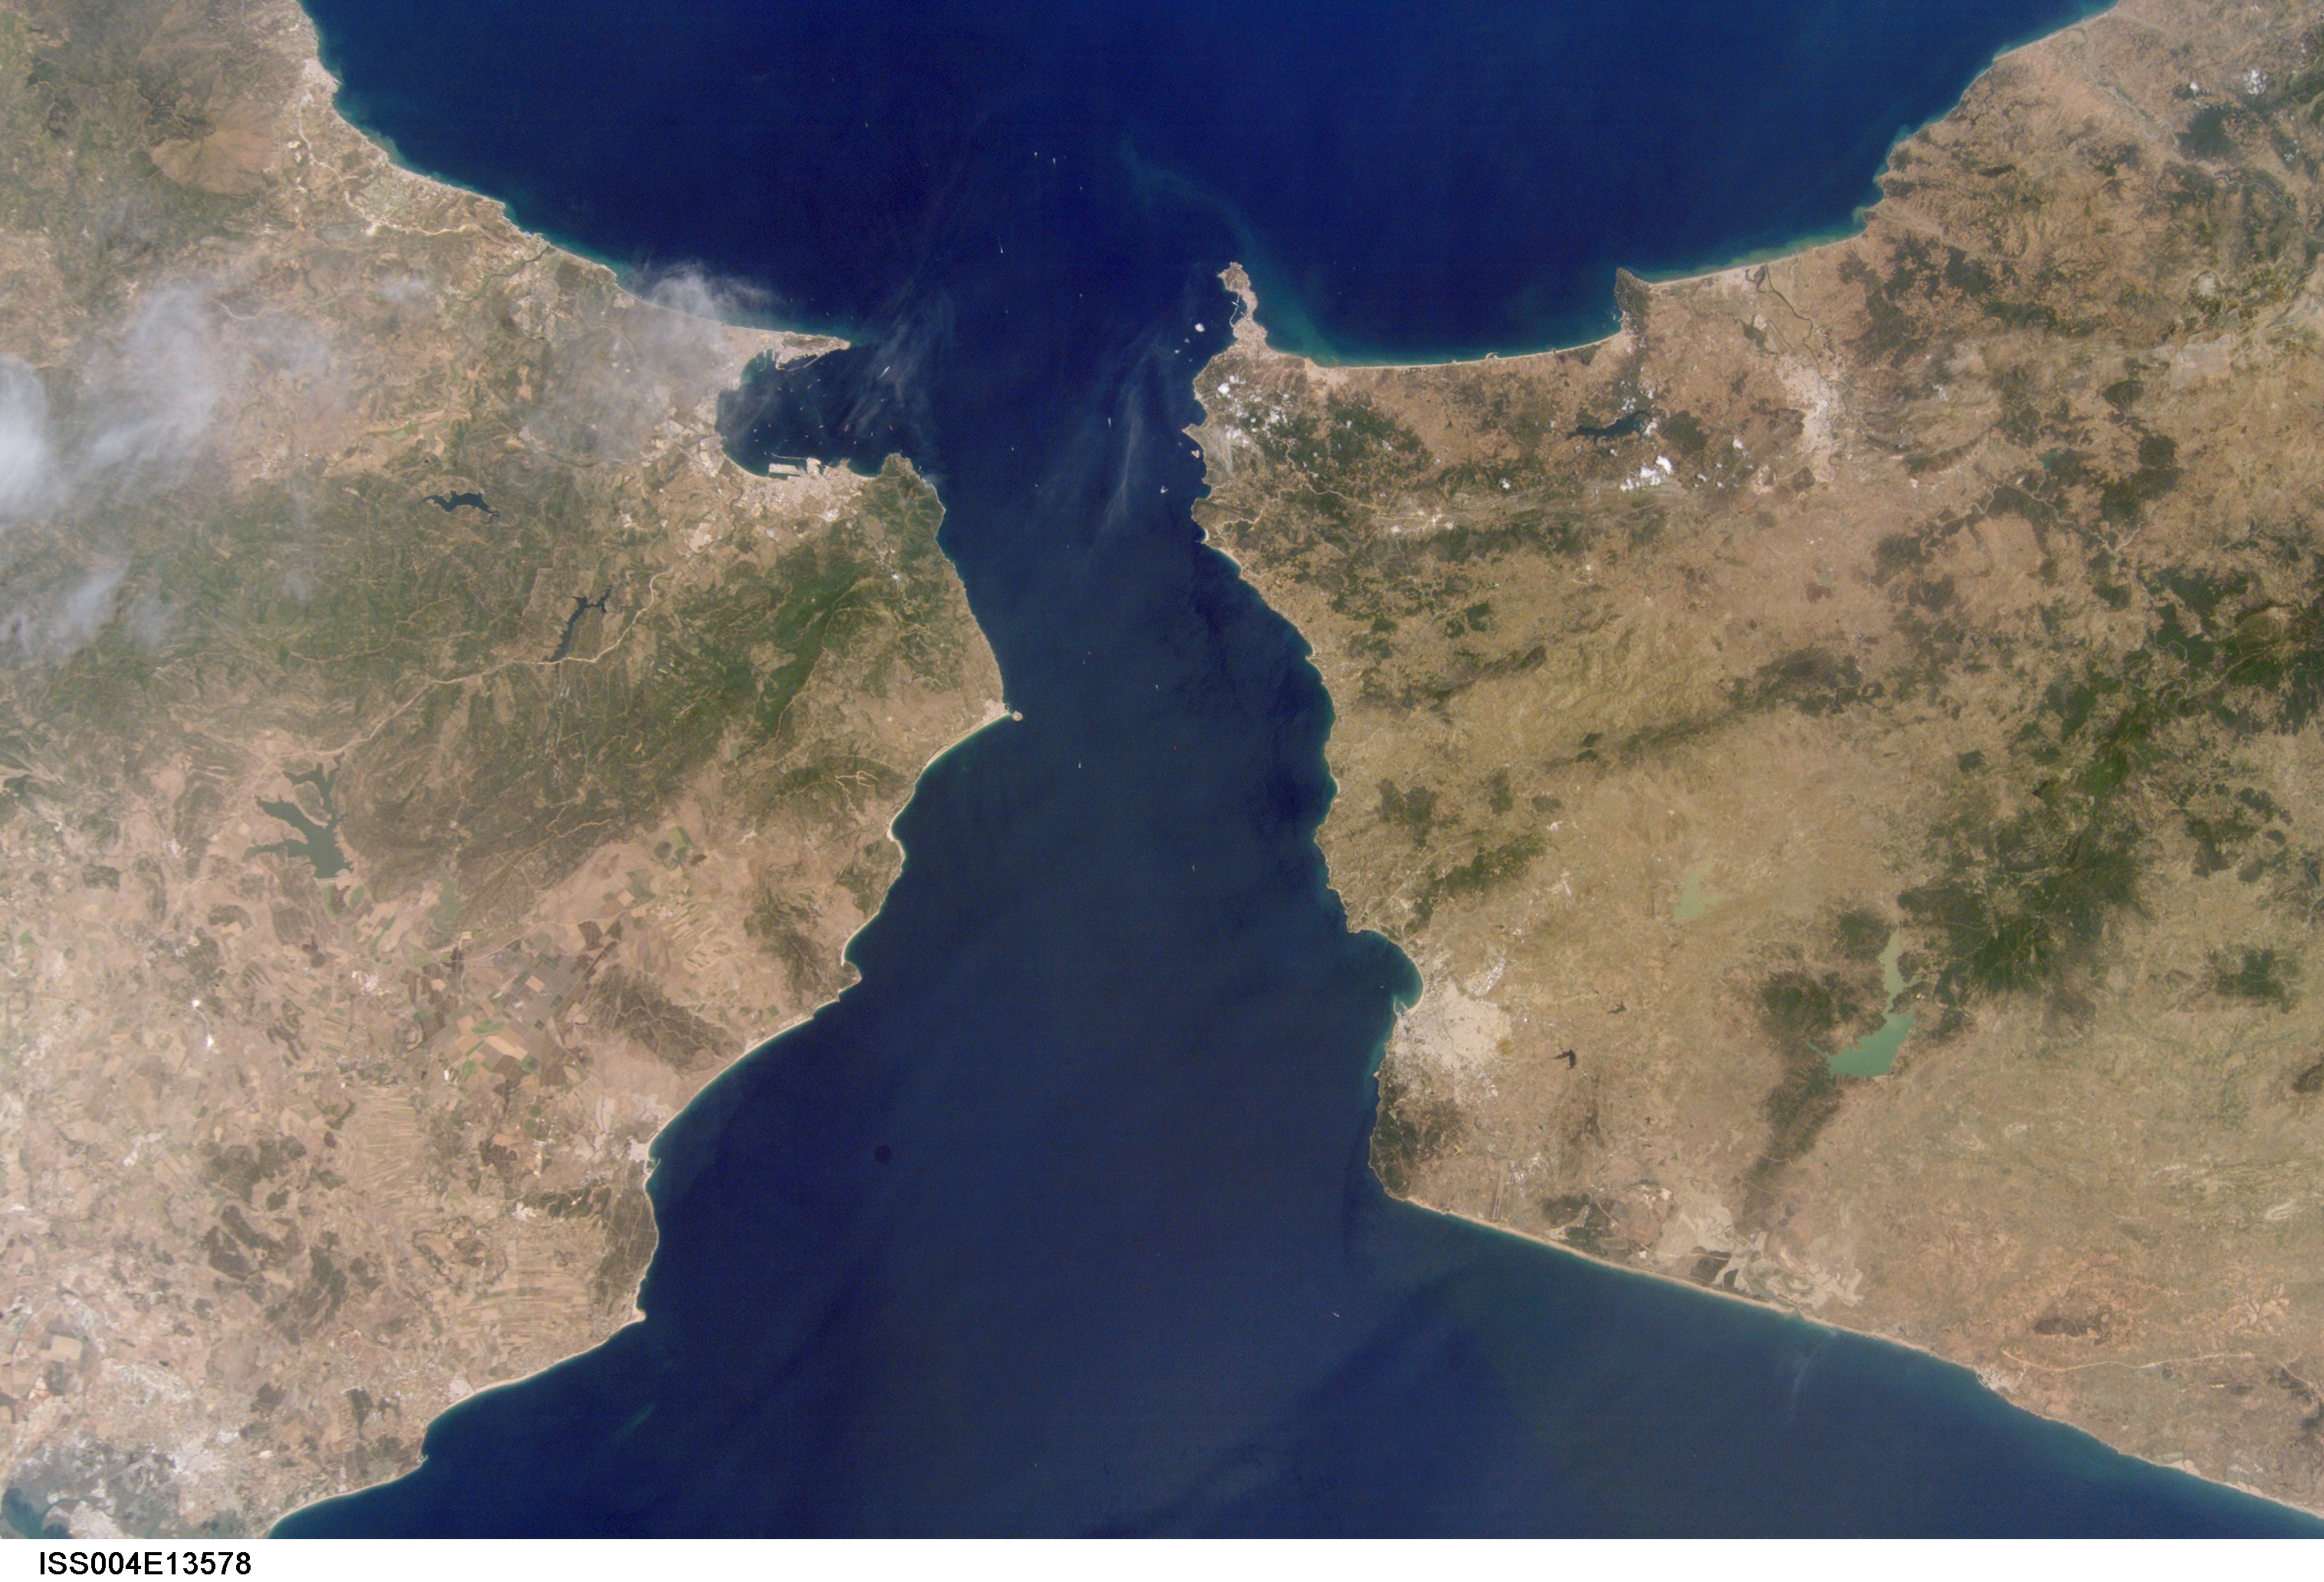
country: SPAIN
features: STRAIT OF GIBRALTAR
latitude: 36.0
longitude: -5.5
